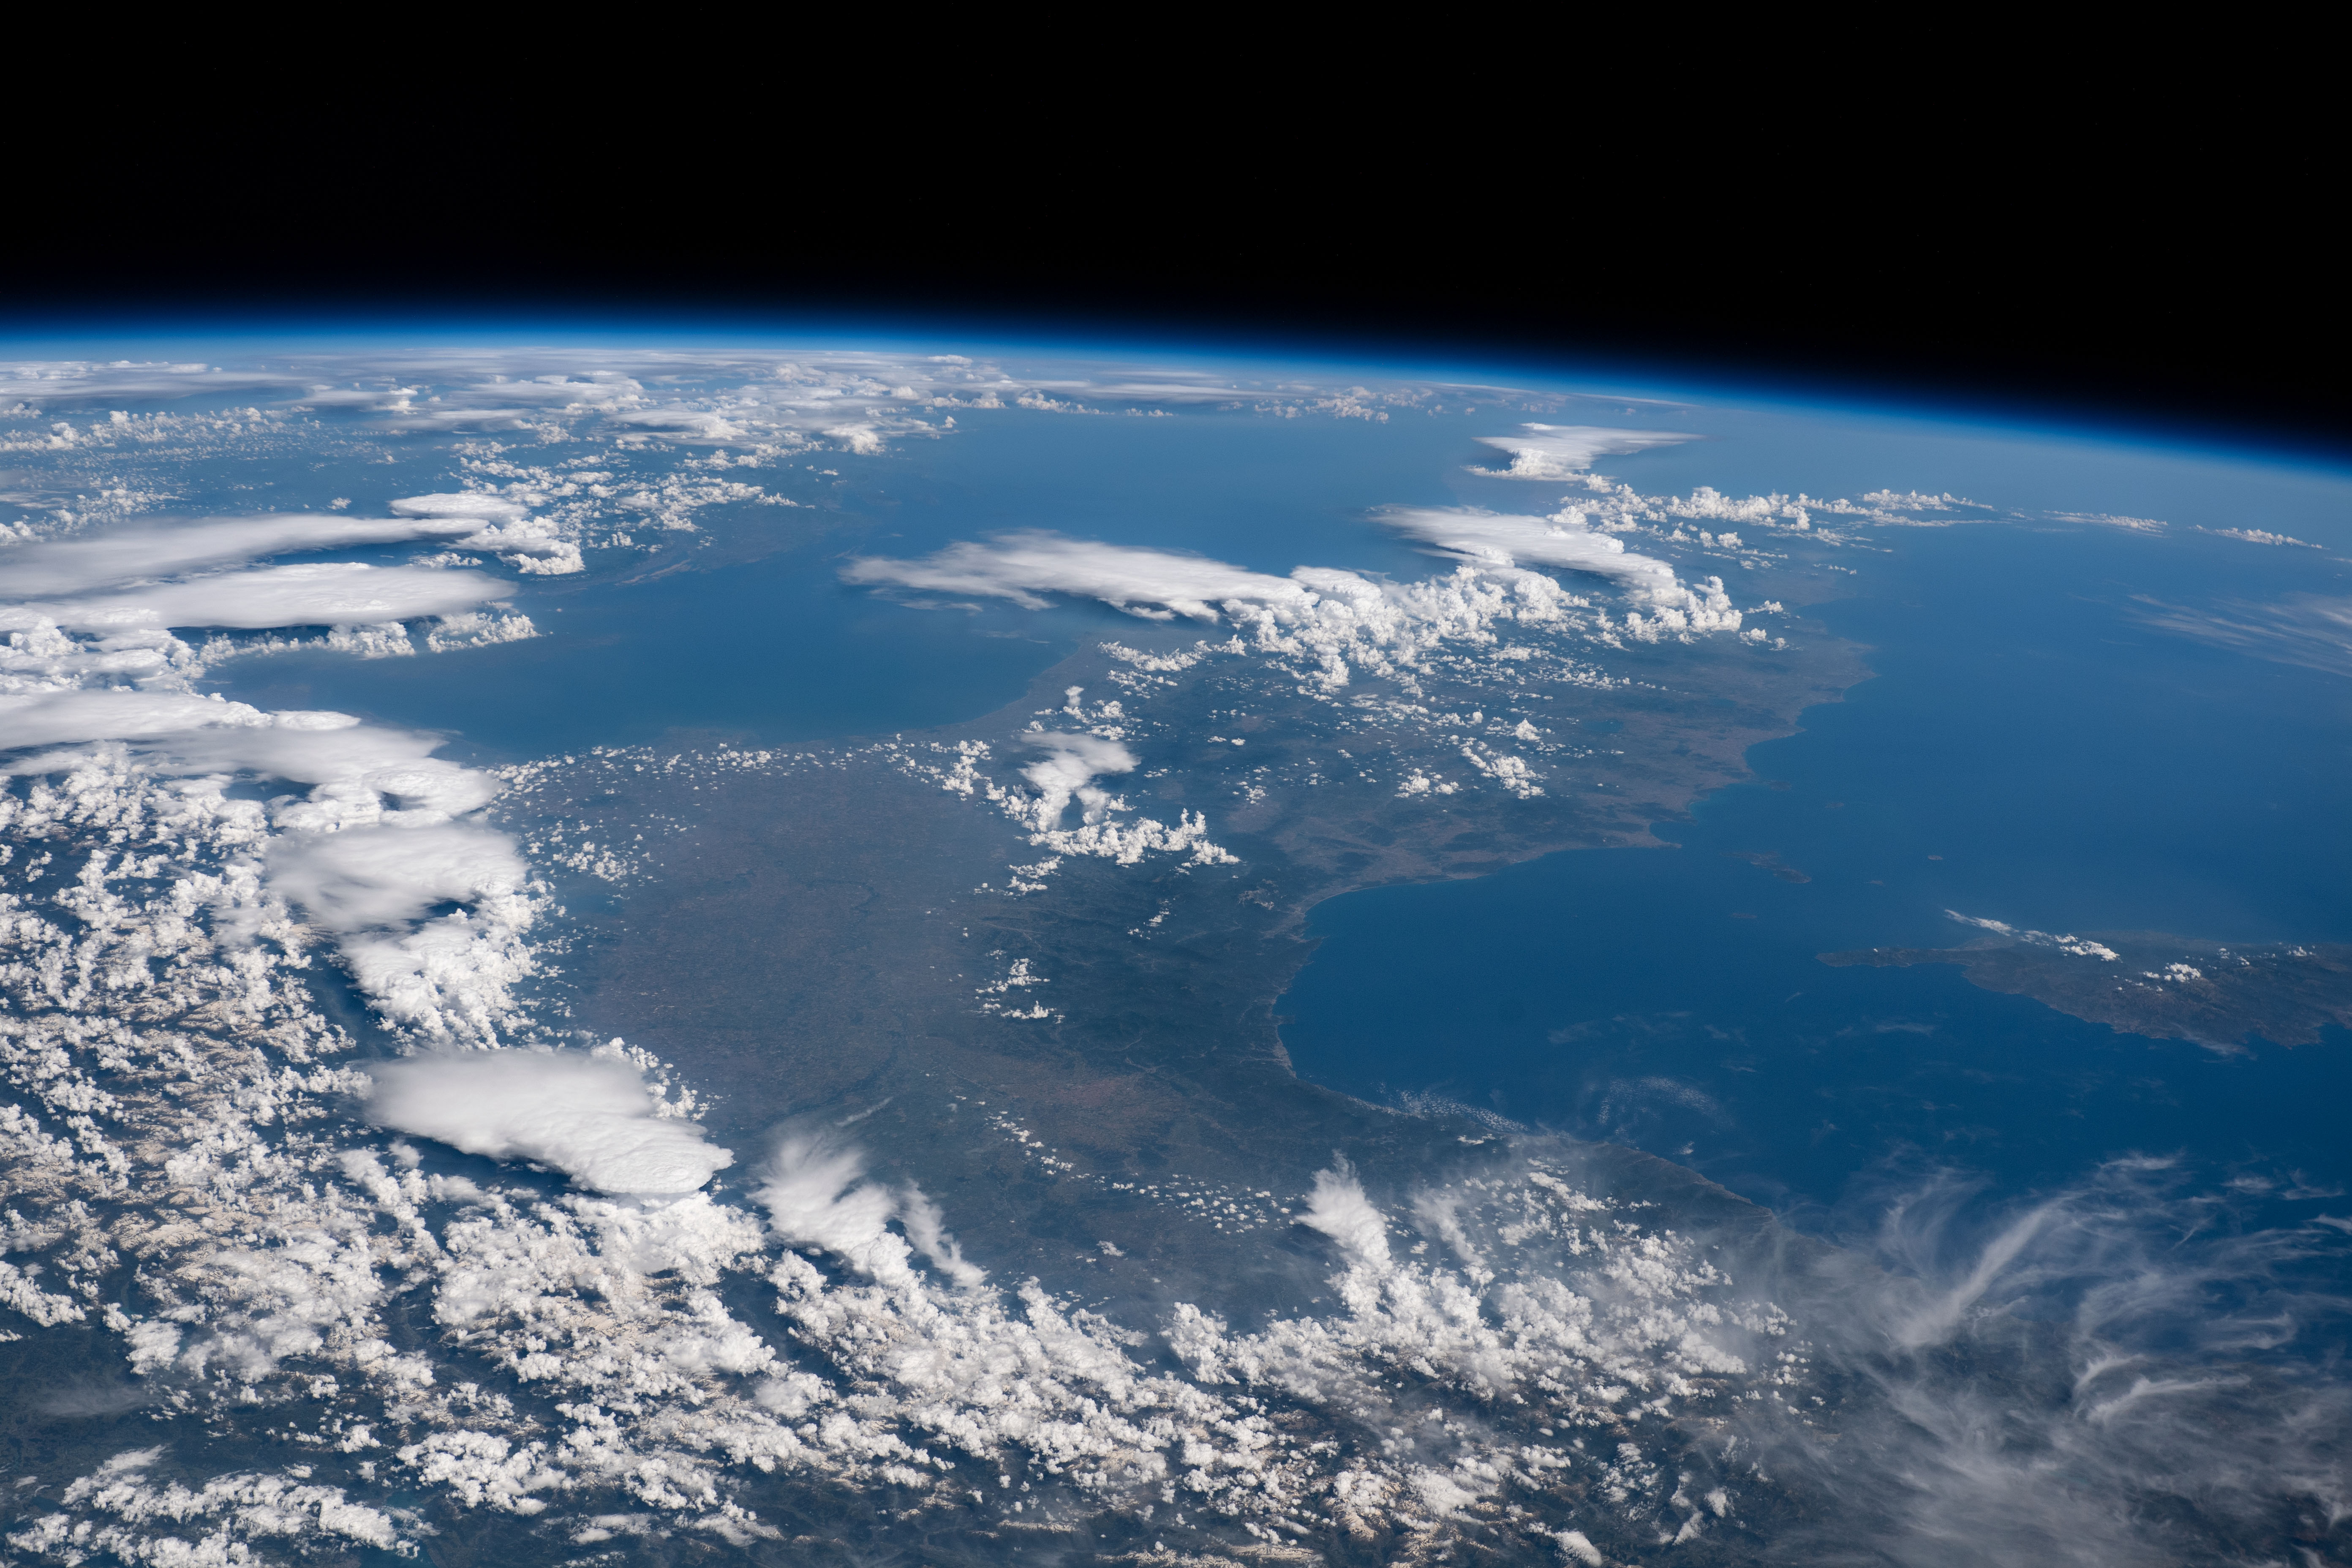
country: ITALY
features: FIRENZUOLA, BORGO SAN LORENZO, PISTOIA, VERNIO
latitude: 44.1
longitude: 11.2
